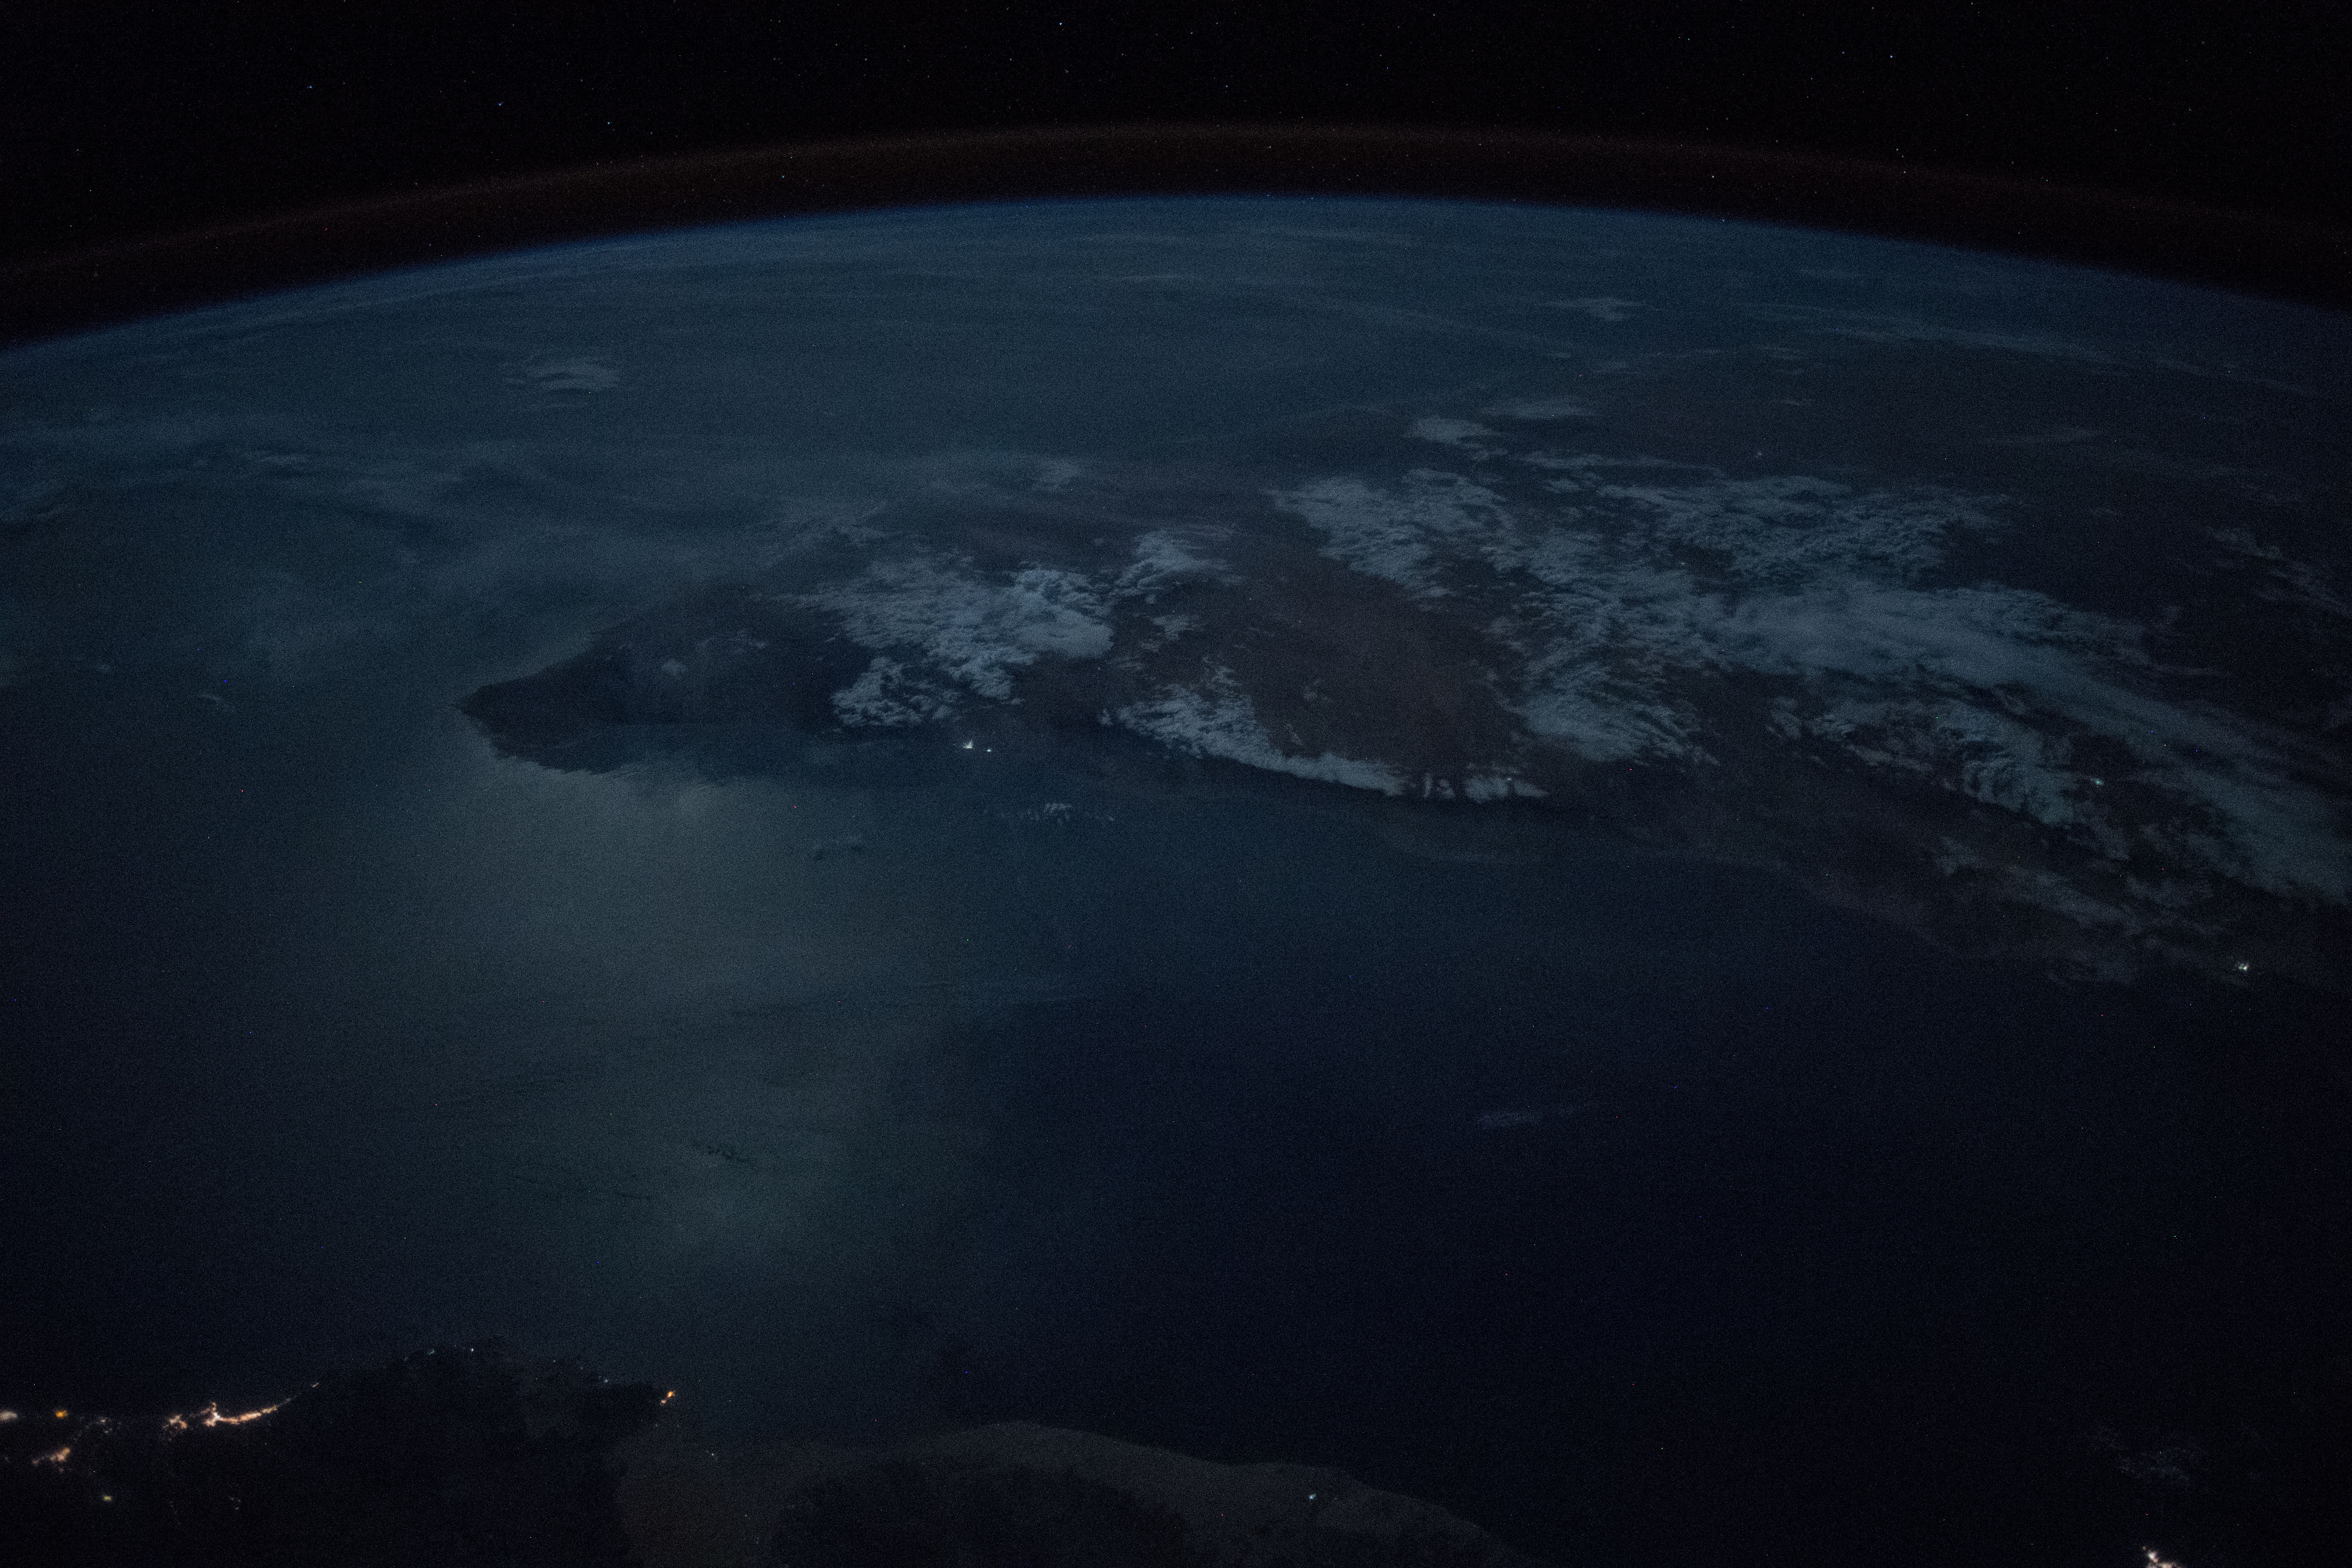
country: SOMALIA
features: OGO MOUNTAINS, COAST, GULF OF ADEN, NIGHT, EARTH LIMB
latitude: 11.1
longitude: 48.5
